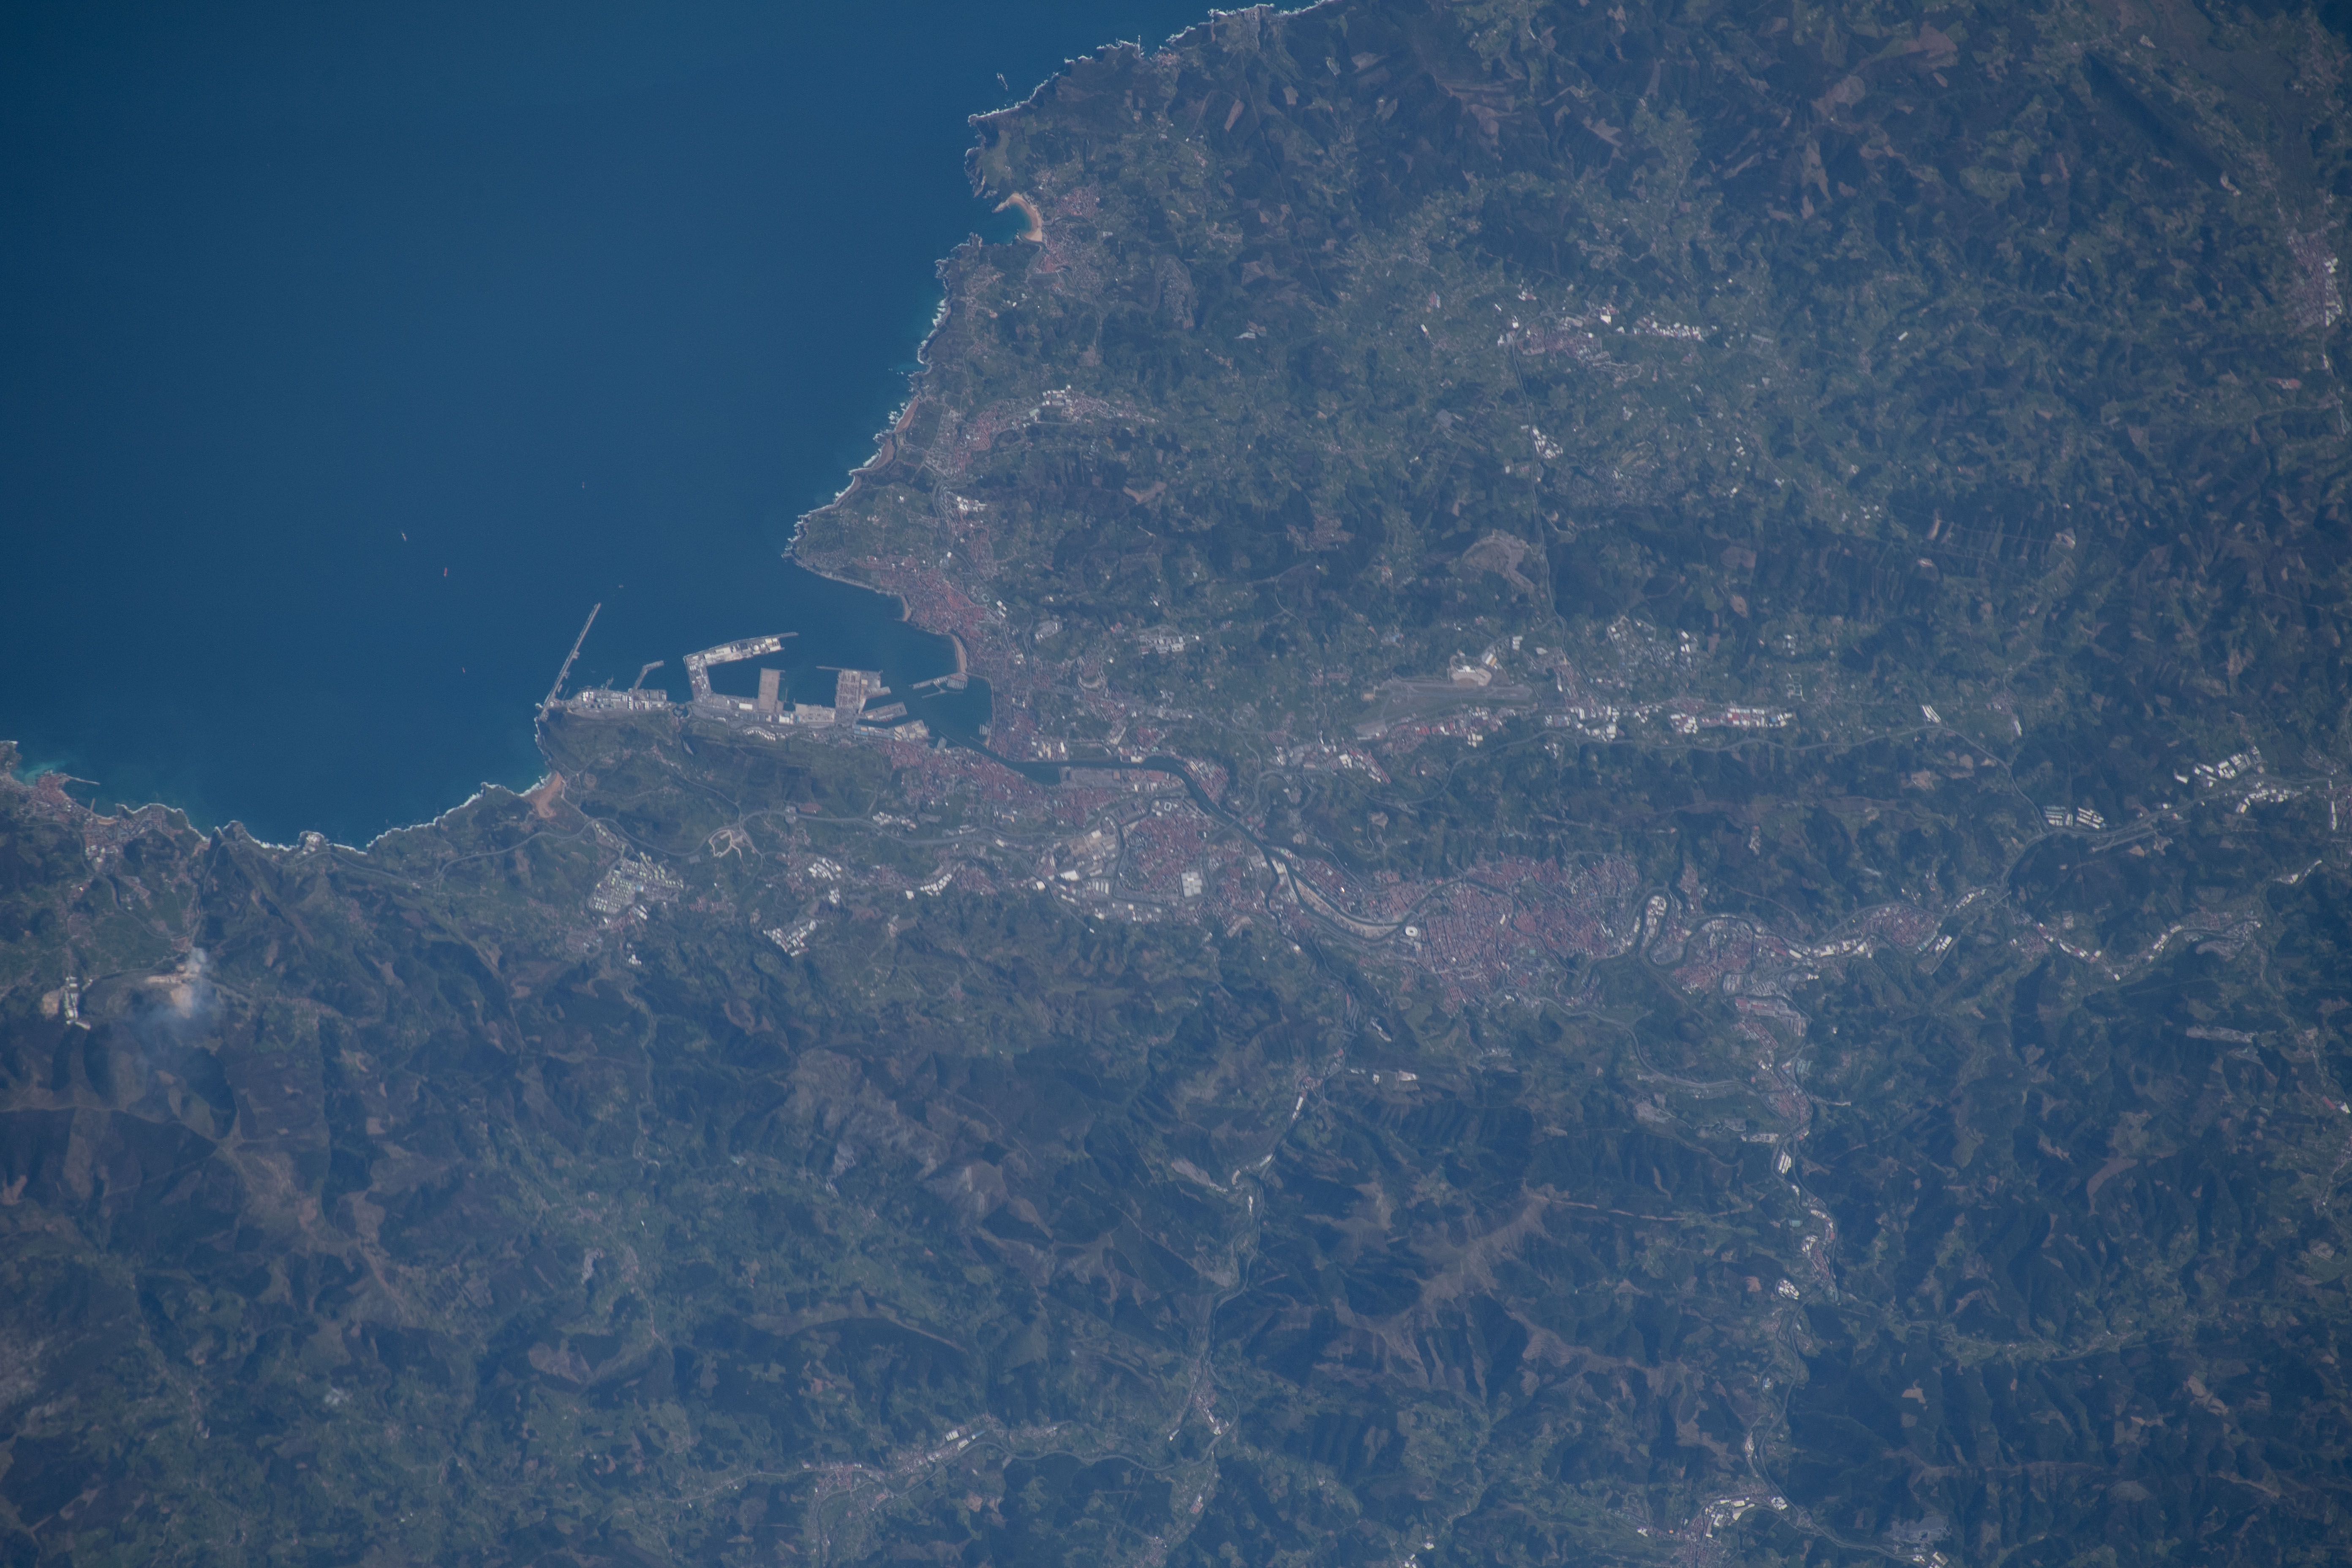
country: SPAIN
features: BILBAO, ESTUARY OF BILBAO, RIA DE BILBAO, PORT
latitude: 43.3
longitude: -3.0
